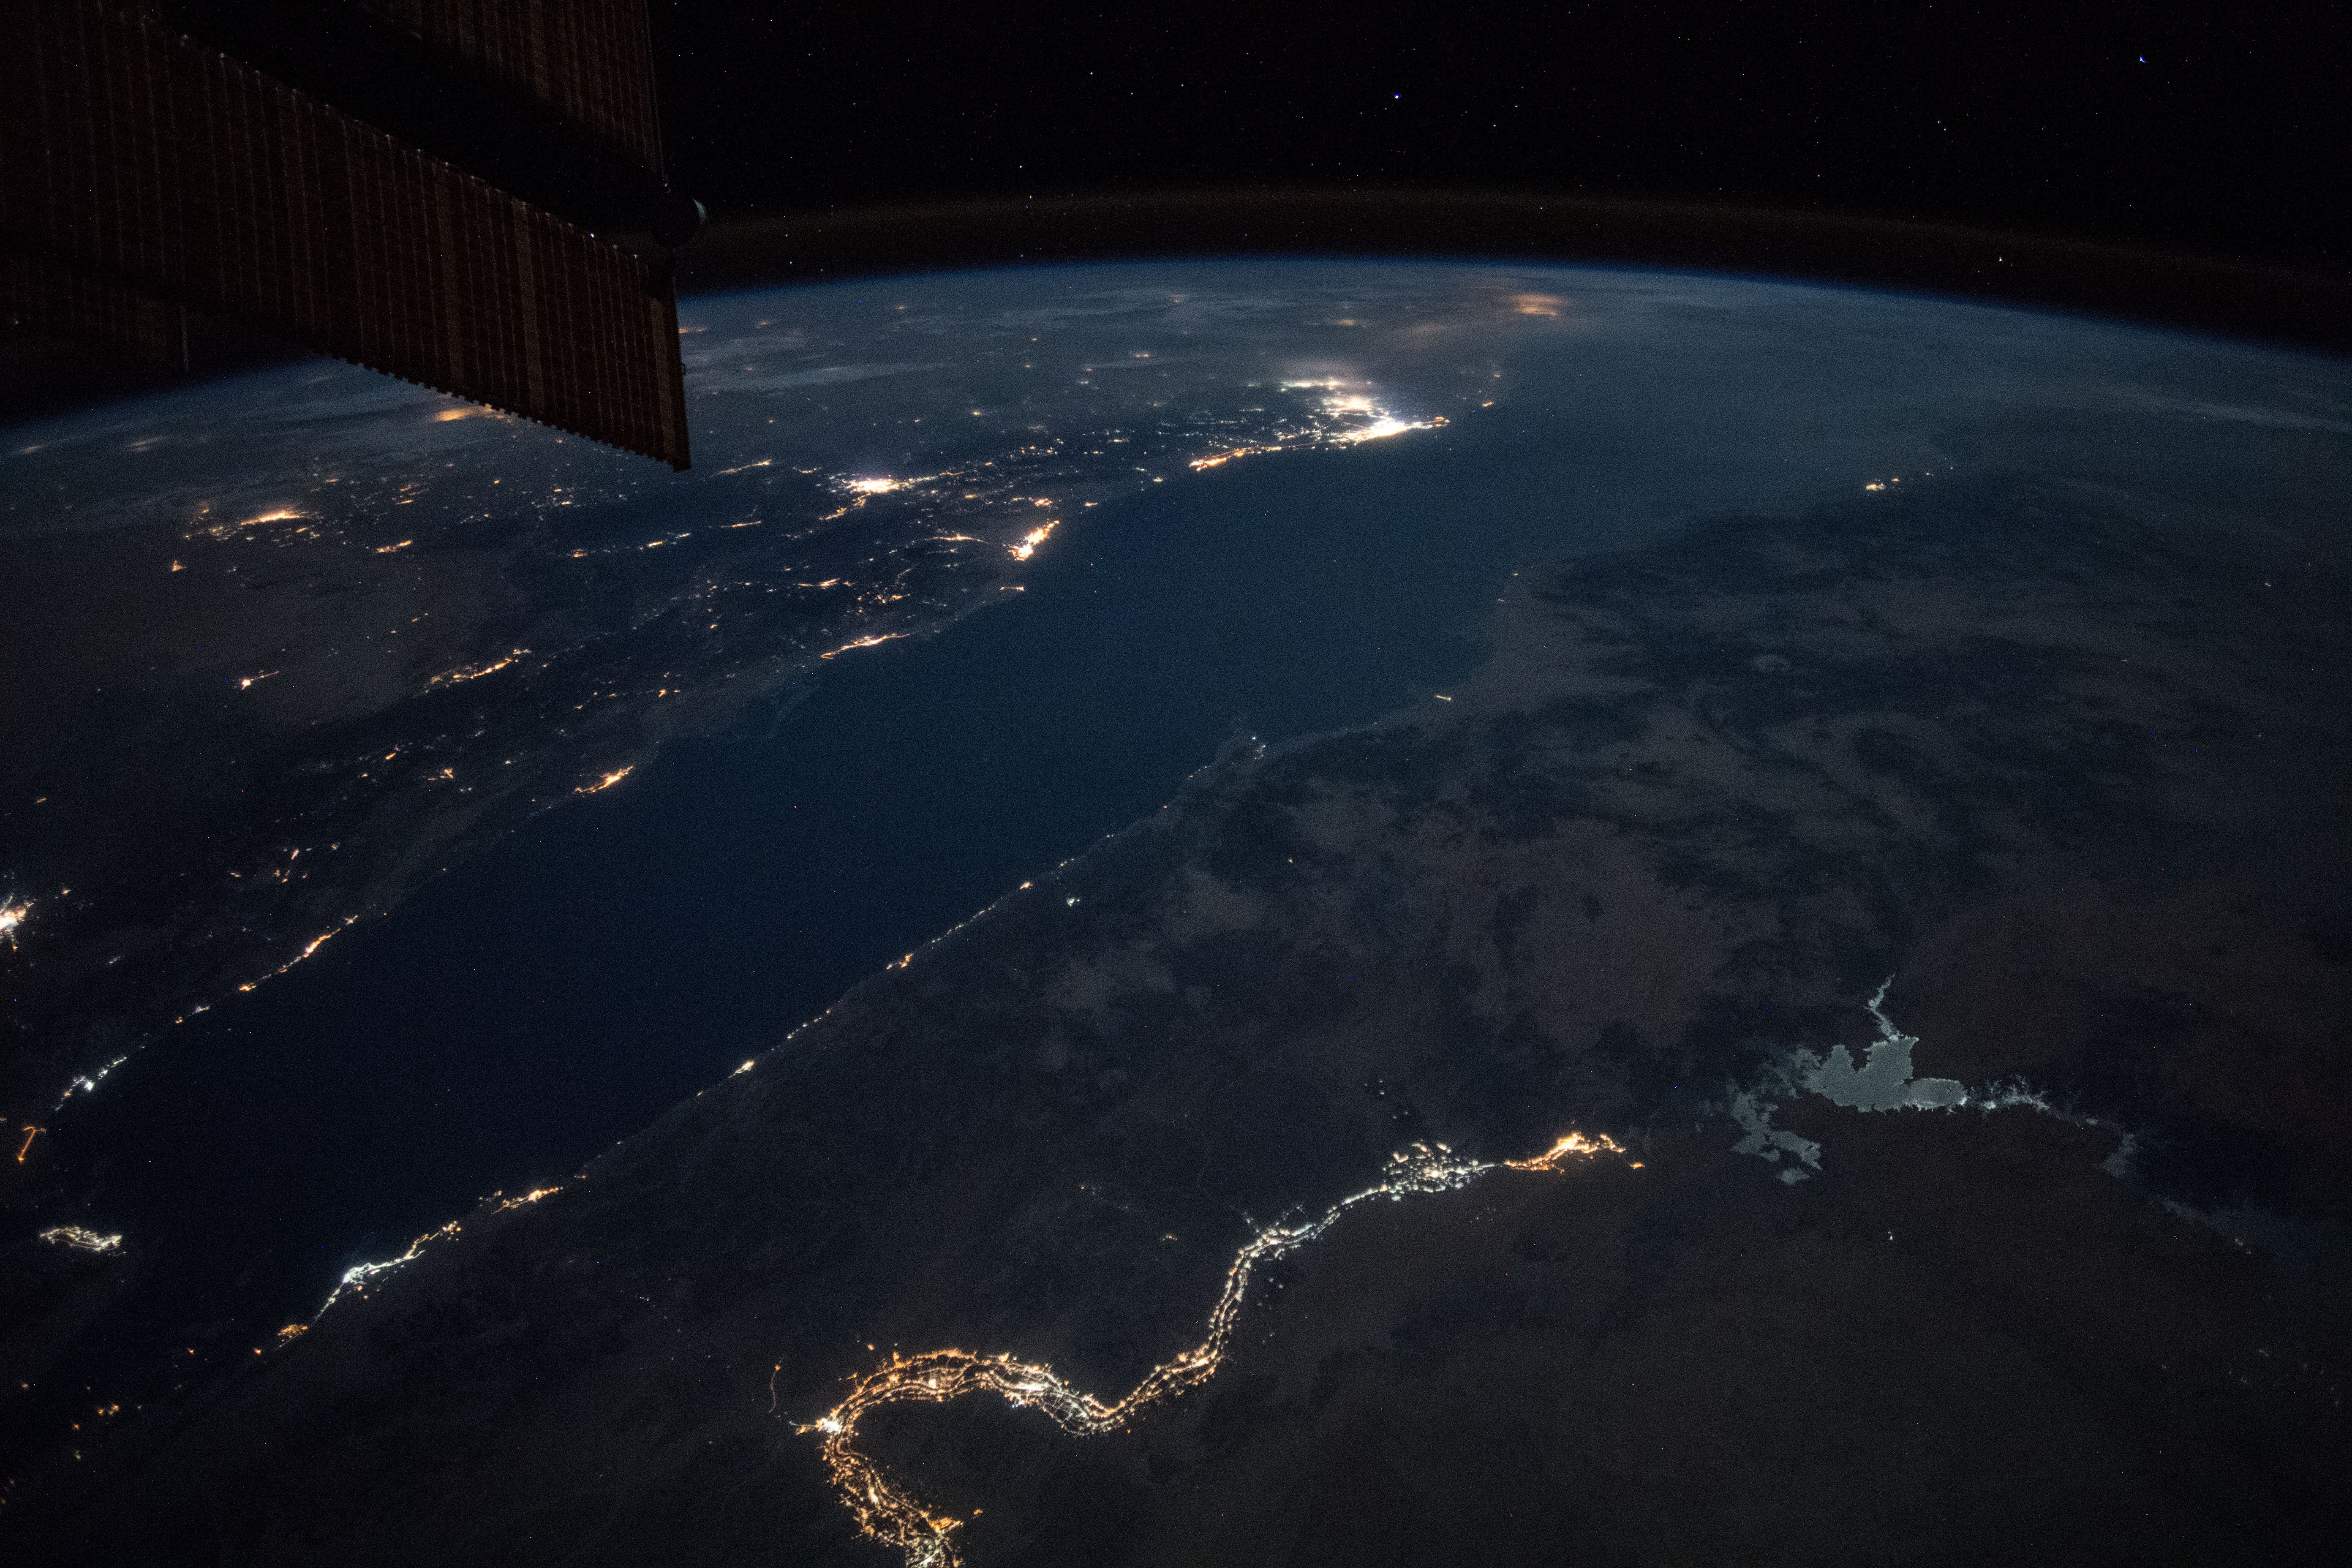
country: EGYPT
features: NILE RIVER, NUBIAN DESERT, NASSER LAKE, EASTER DESERT, RED SEA, GULF OF SUEZ, GULF OF AQABA, NIGHT, EARTH LIMB
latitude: 24.3
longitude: 35.3
